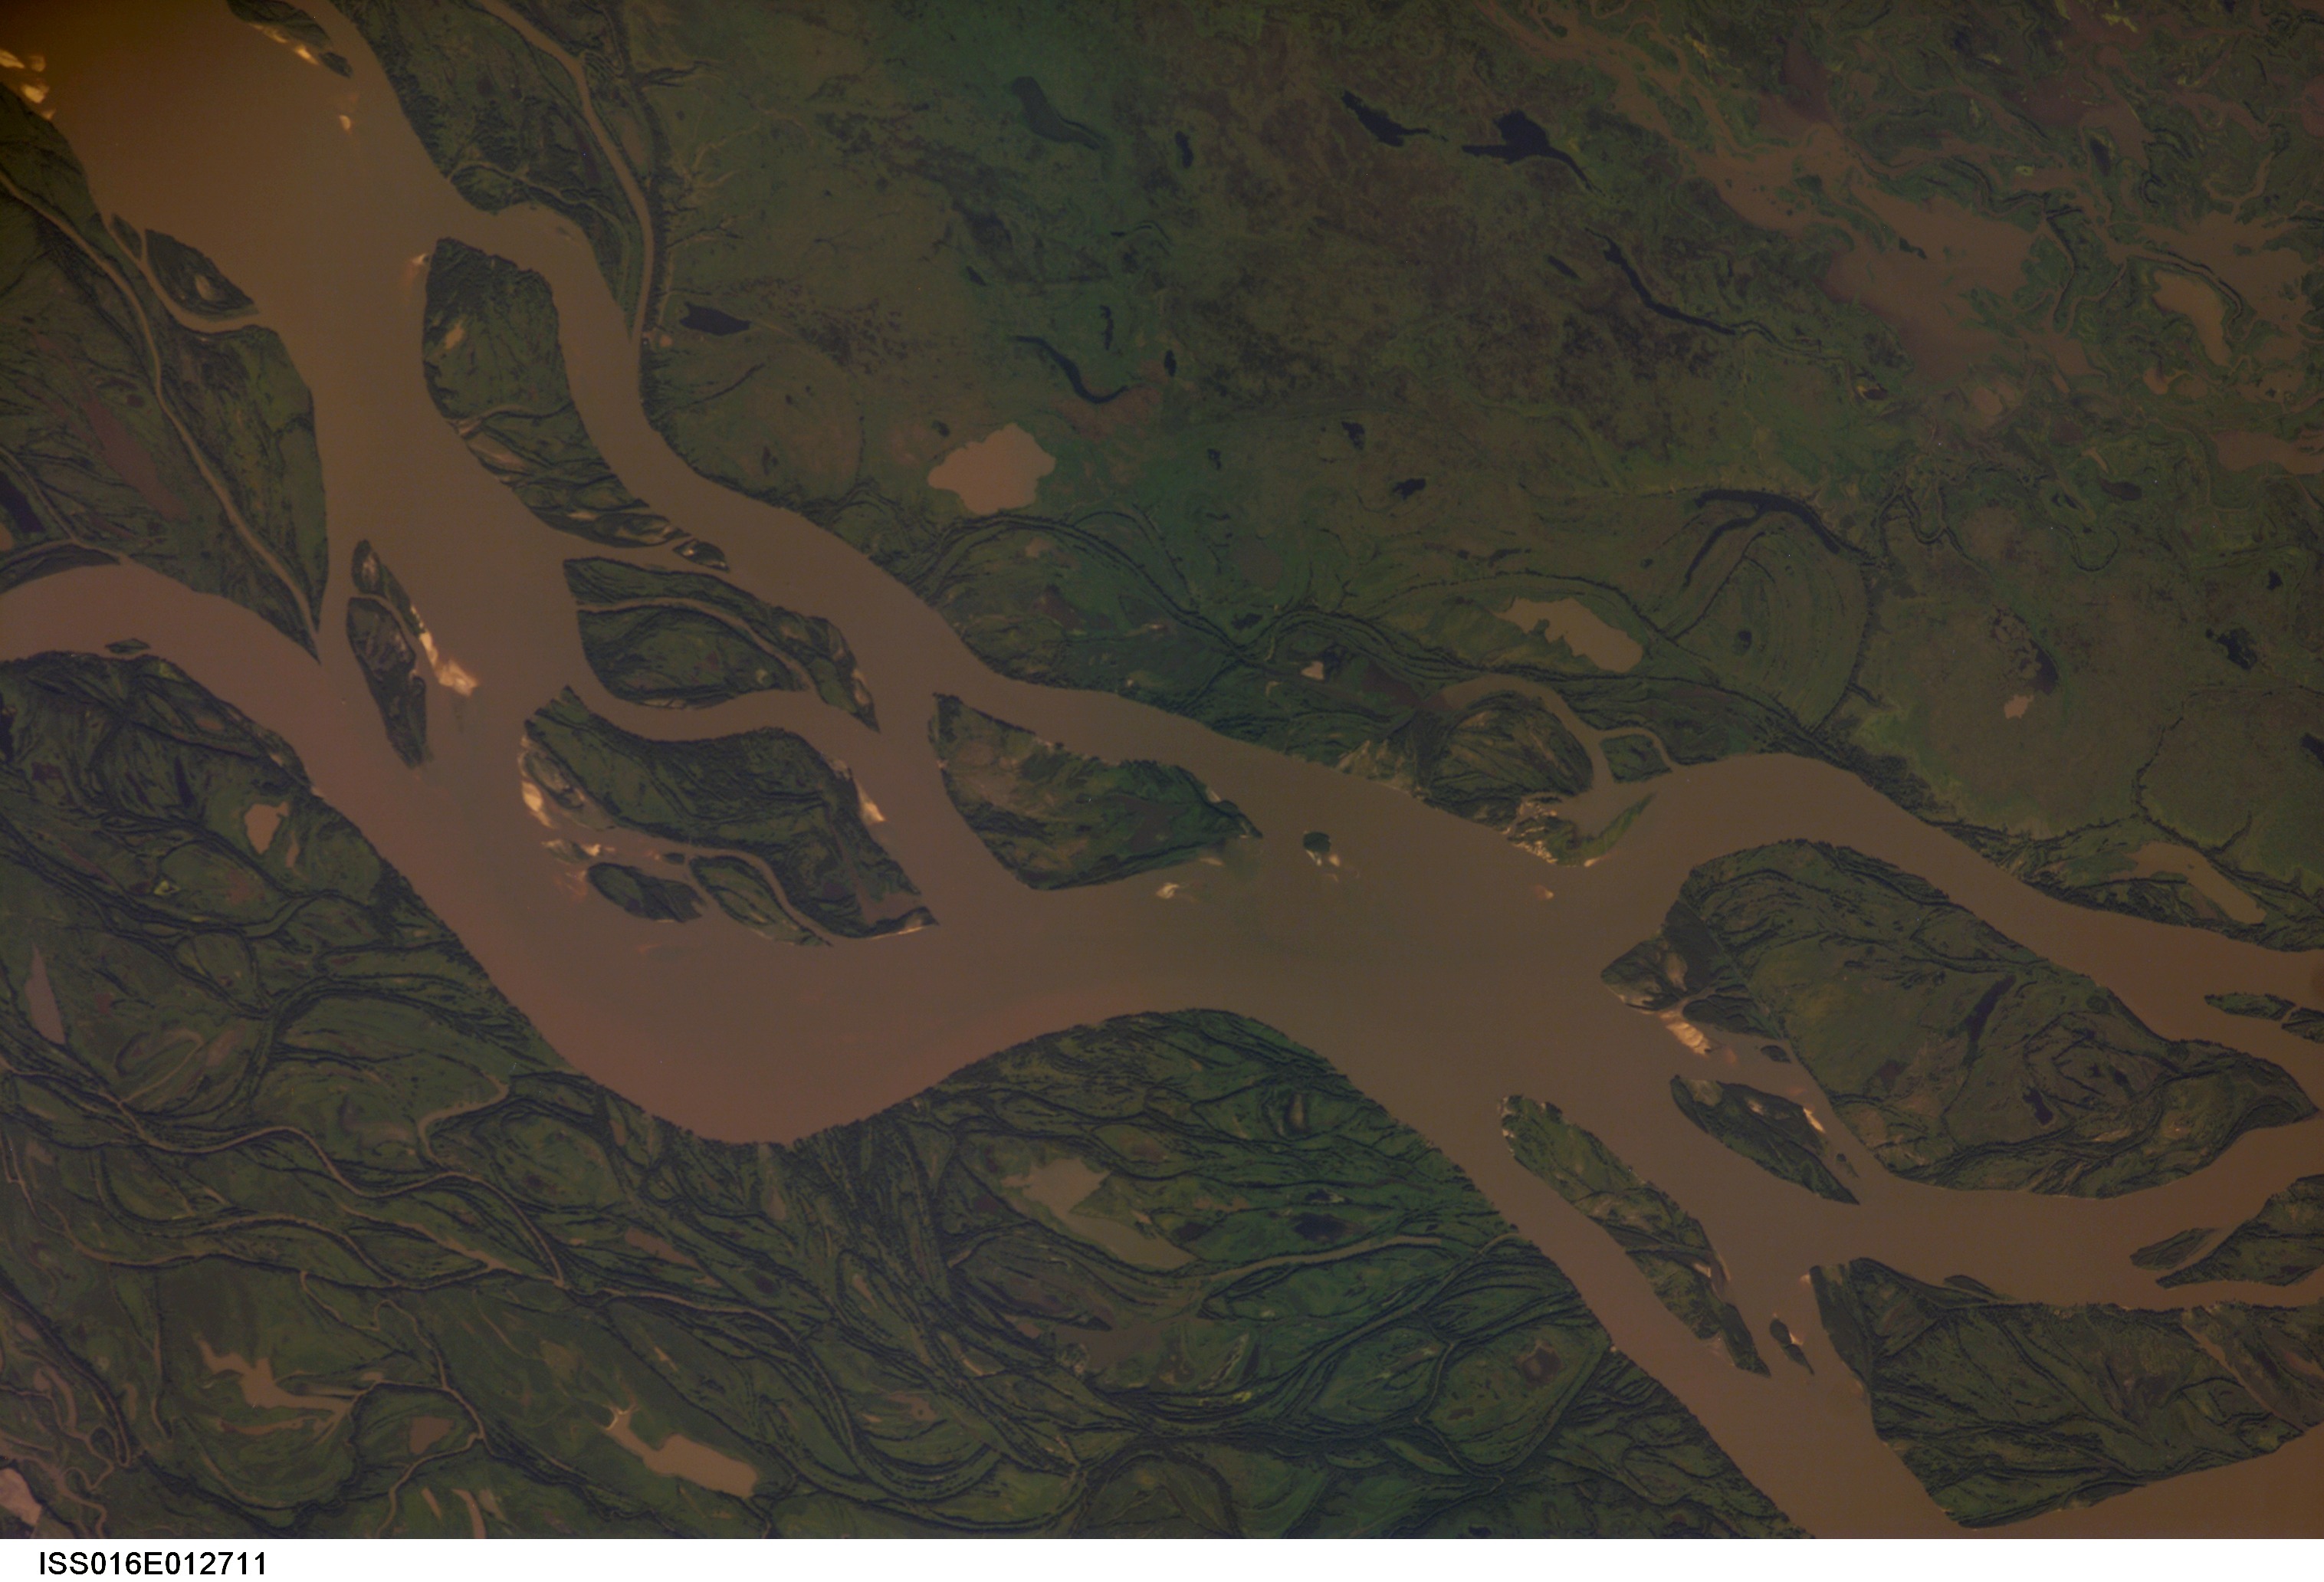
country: ARGENTINA
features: PARANA RIVER, ROMANG AREA
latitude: -29.4
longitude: -59.6
